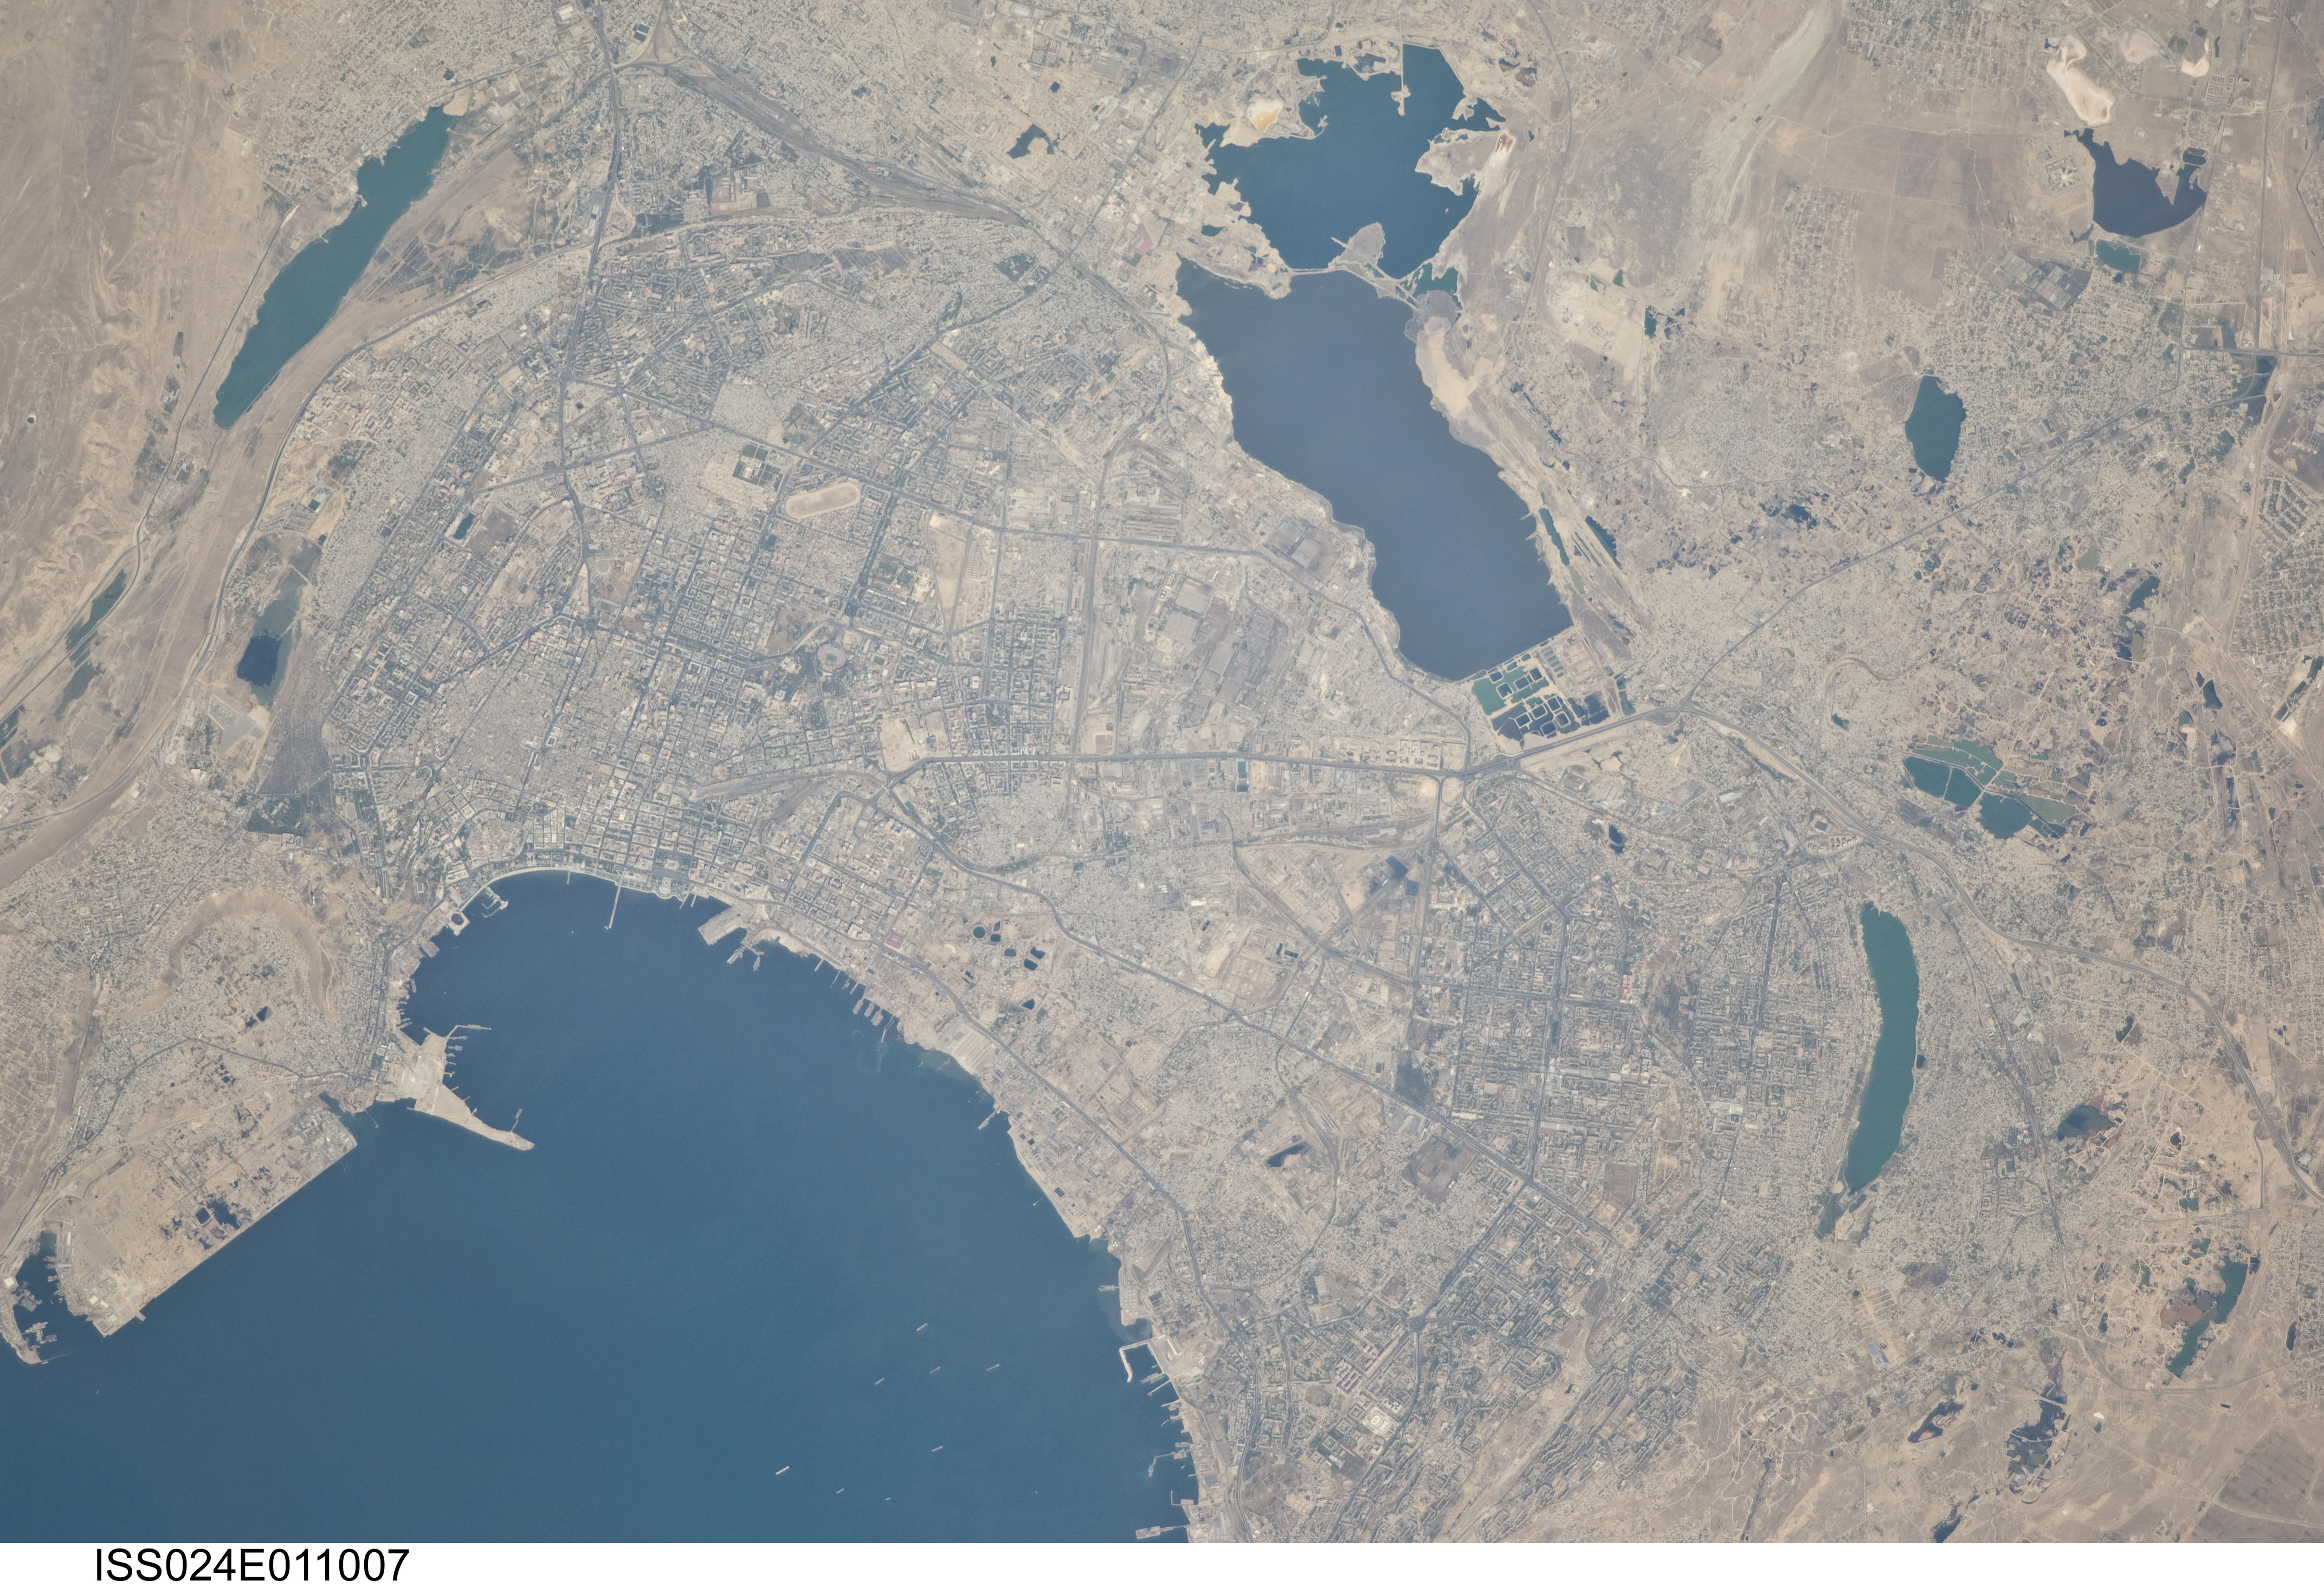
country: AZERBAIJAN
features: BAKU, LAKES, URBAN AREAS, HILLS, HARBOR FACILITIES, PLANTS, ROADS
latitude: 40.4
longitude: 49.9
